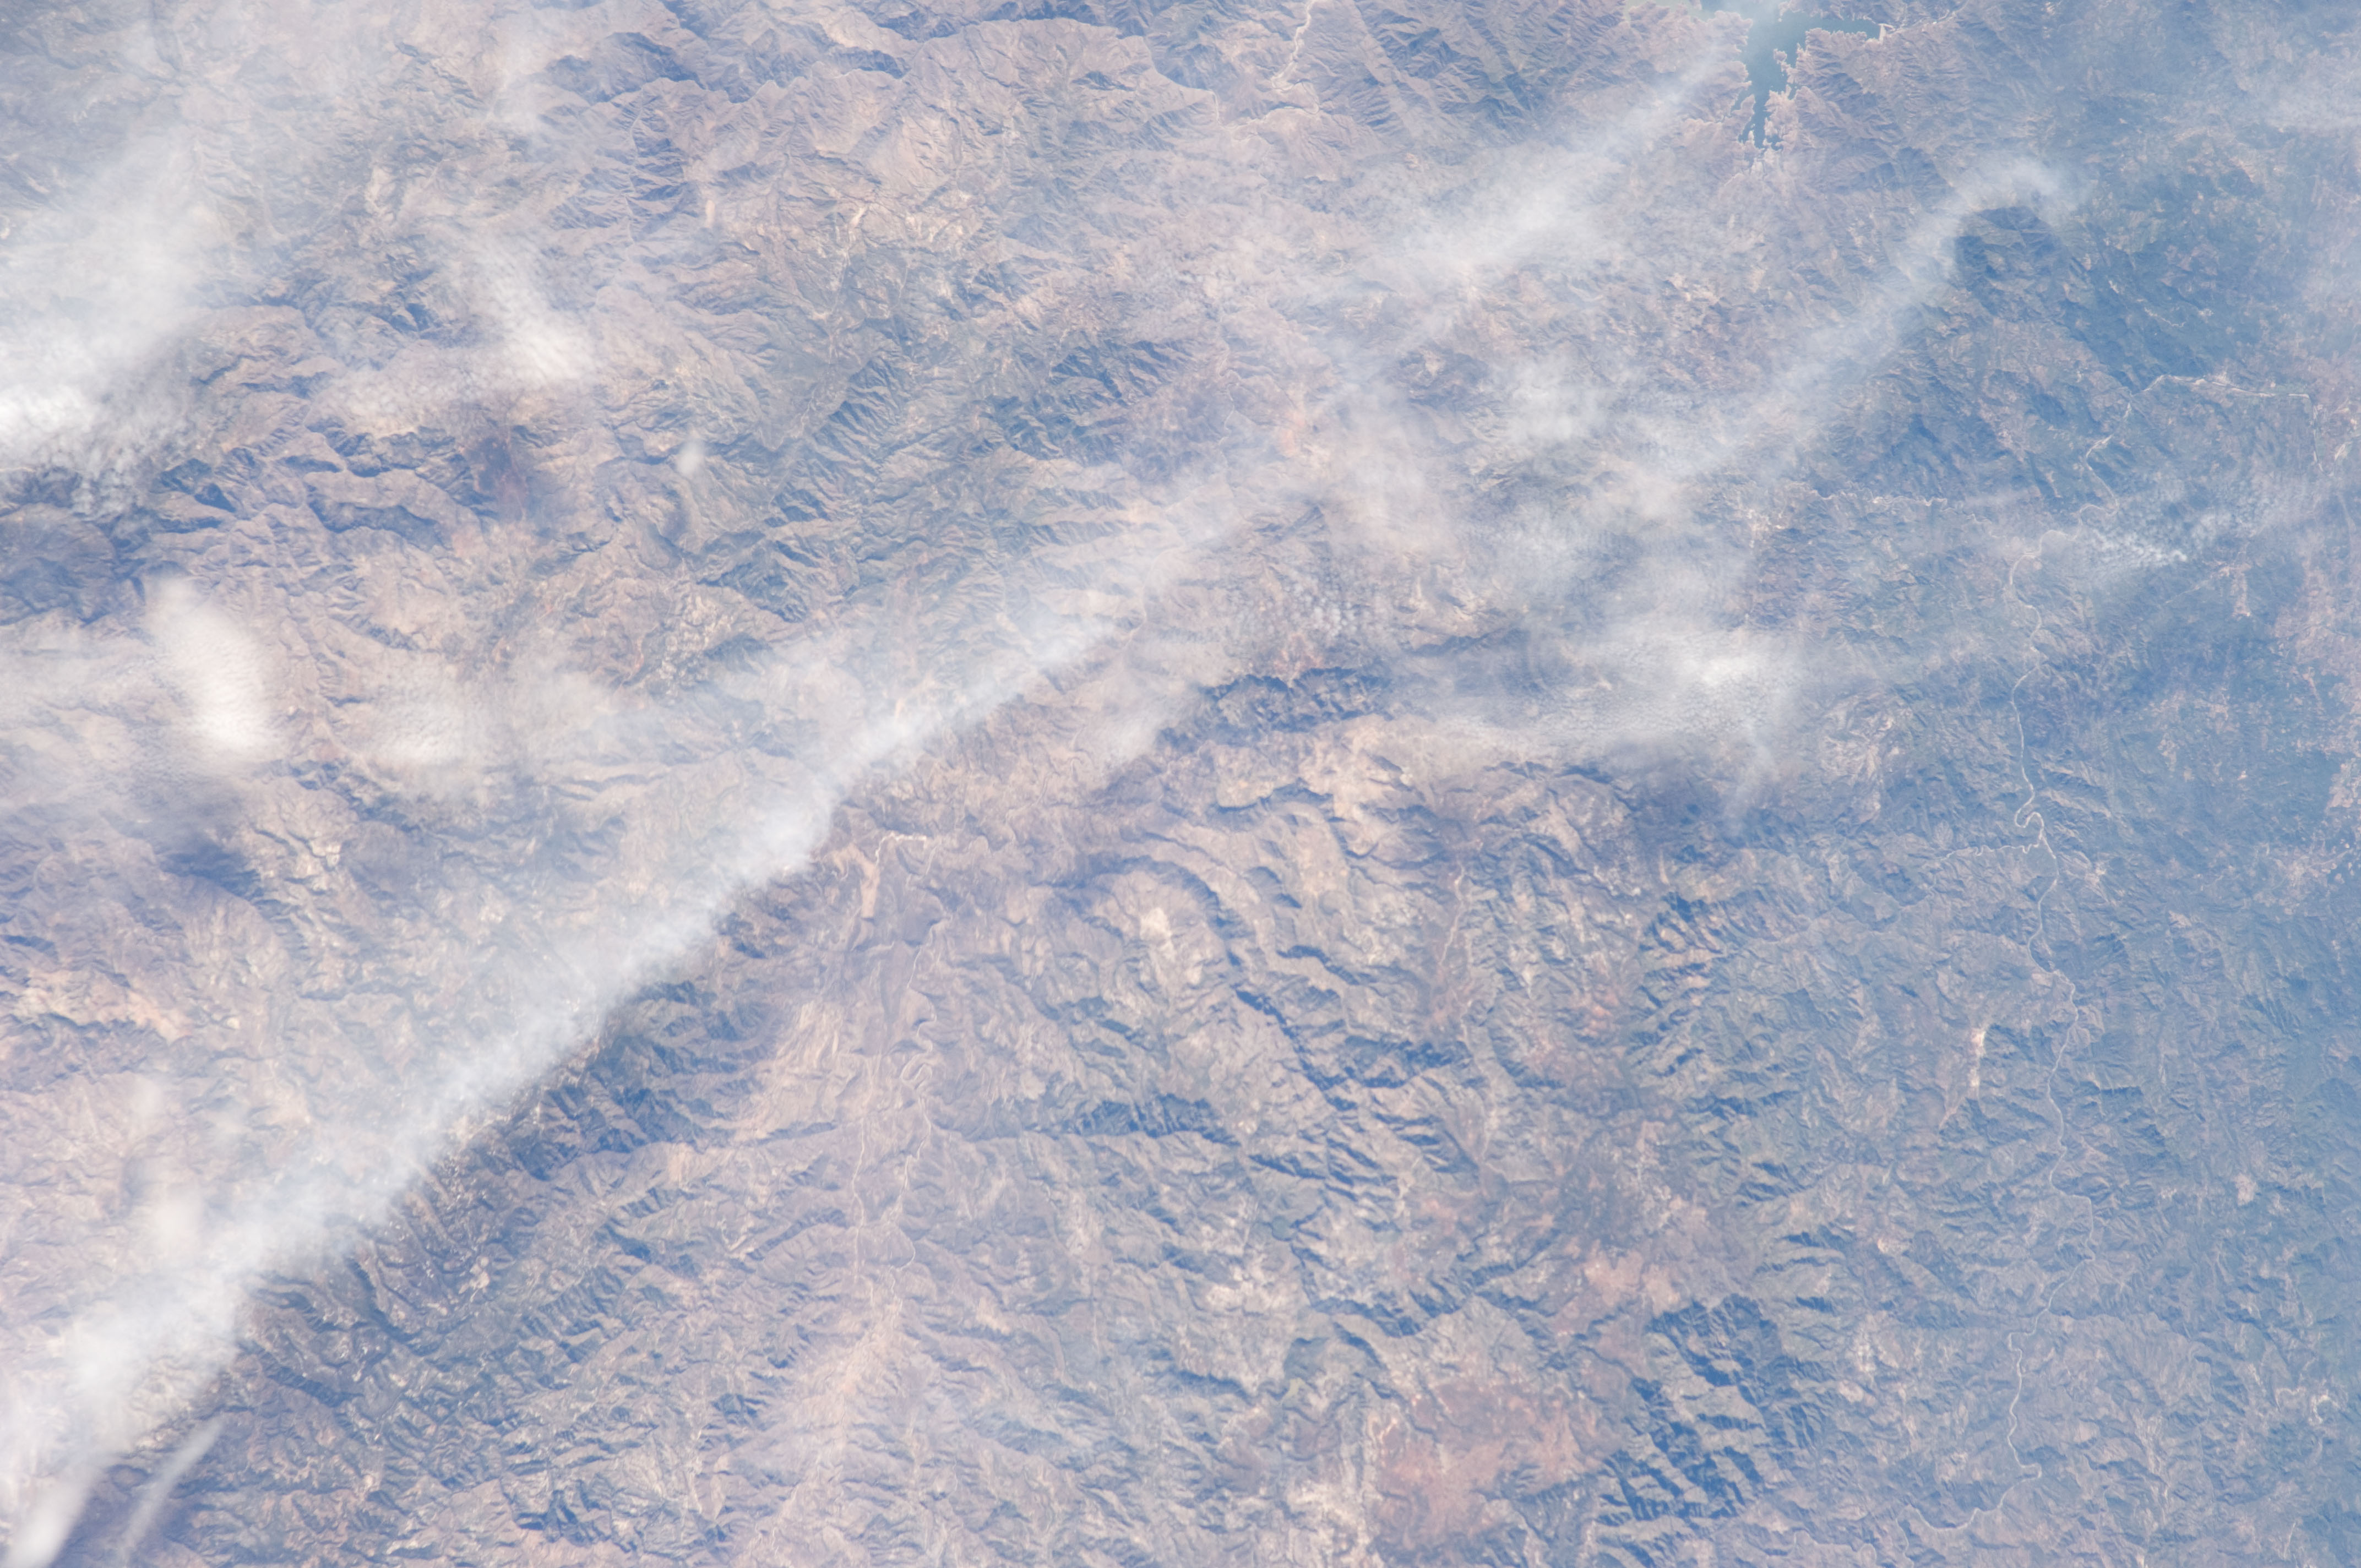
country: MEXICO
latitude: 22.3
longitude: -104.5
